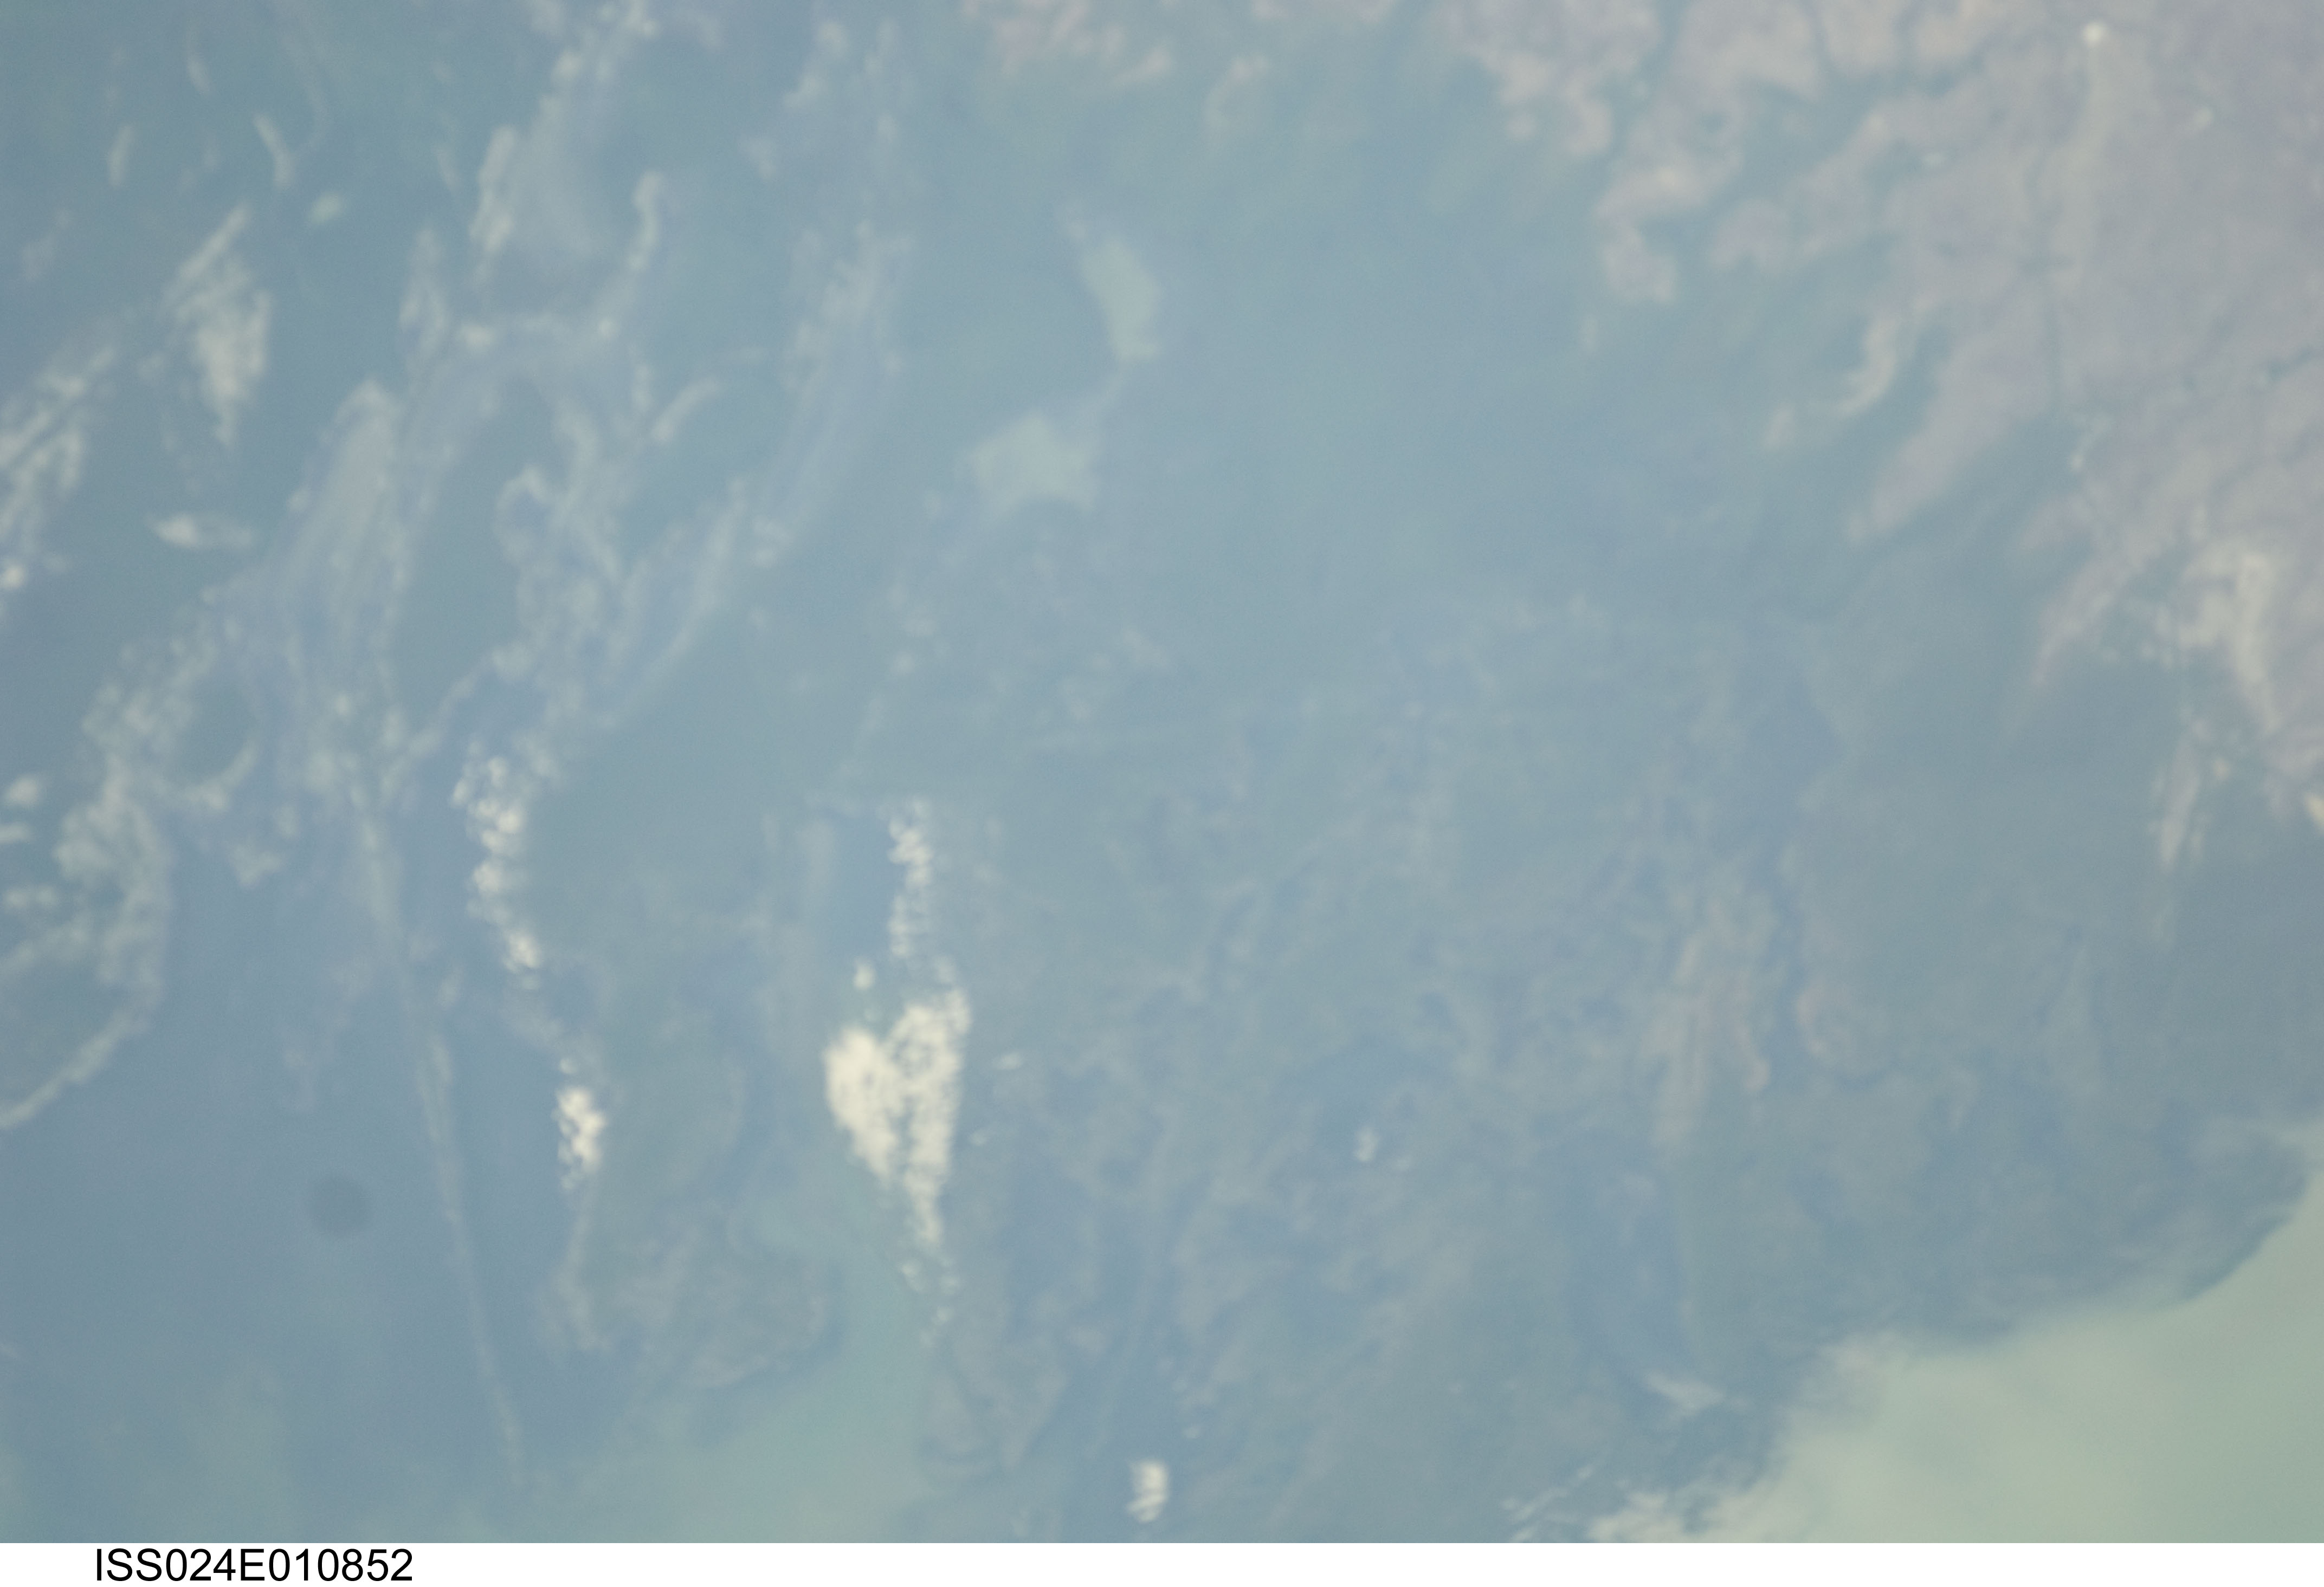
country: KAZAKHSTAN
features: ZALIV SINEYE MORTSO, CHANNELS, SOFT
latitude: 46.4
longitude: 49.6
